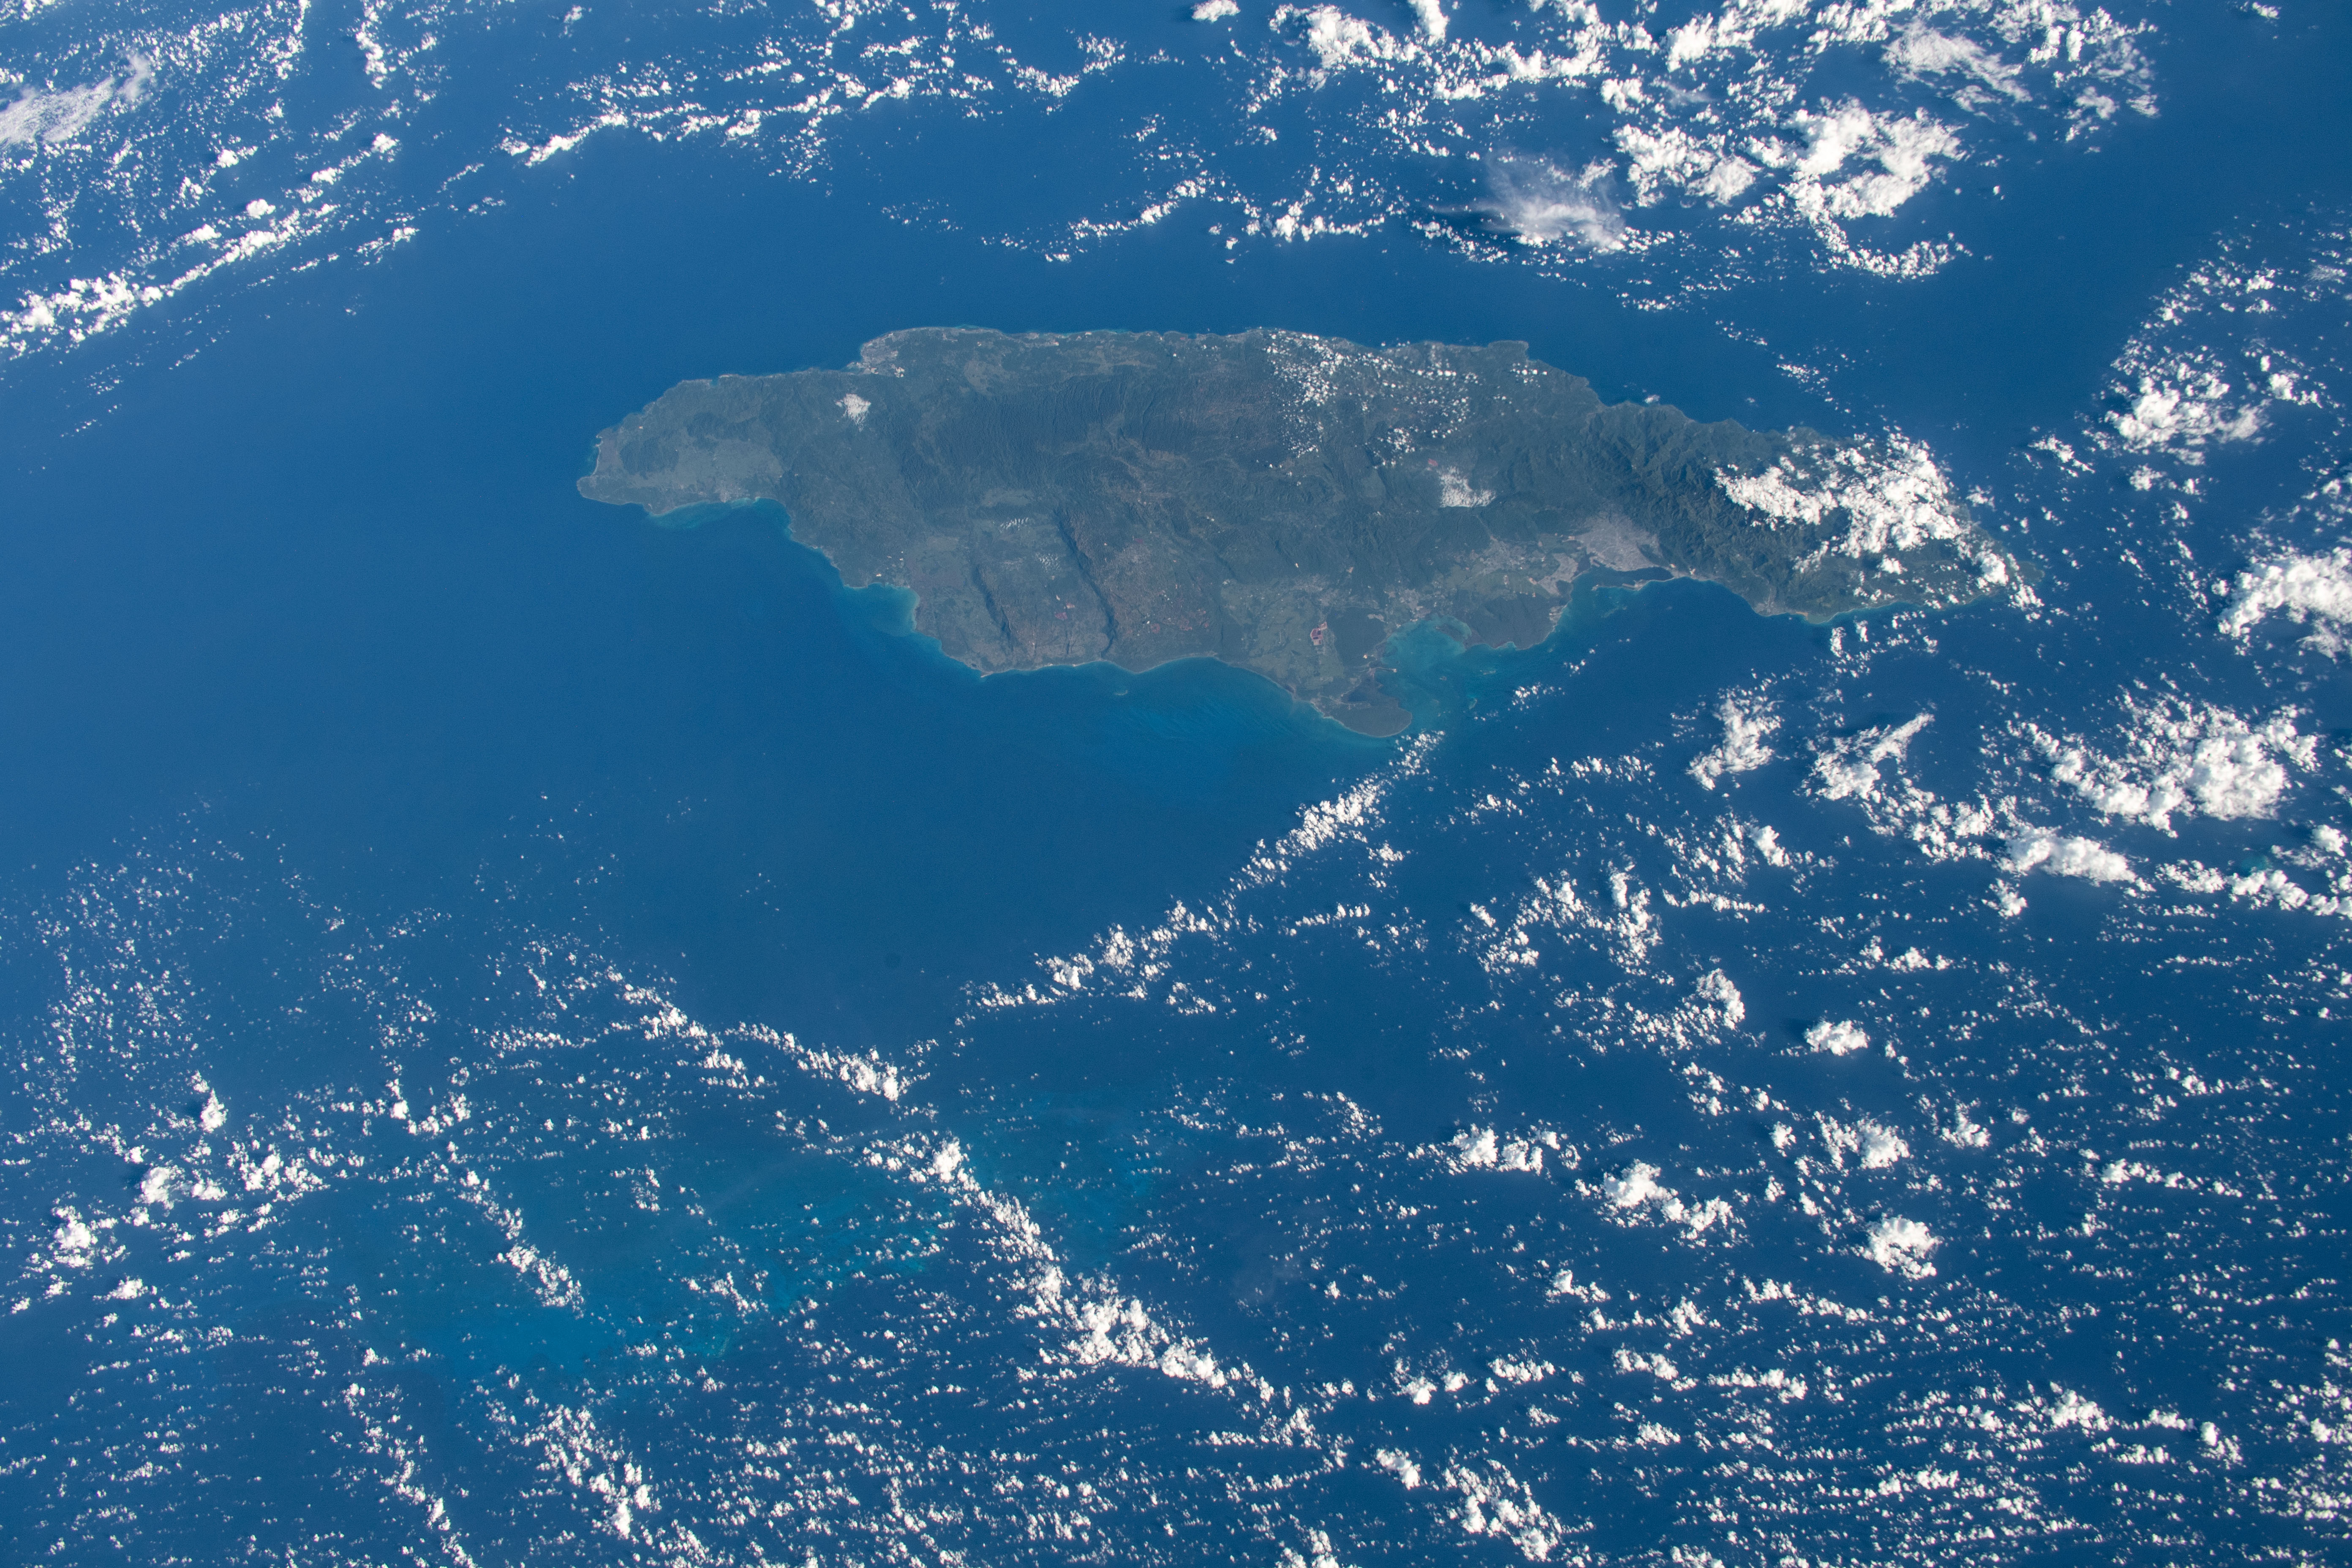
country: JAMAICA
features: JAMAICA
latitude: 17.5
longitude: -77.0
